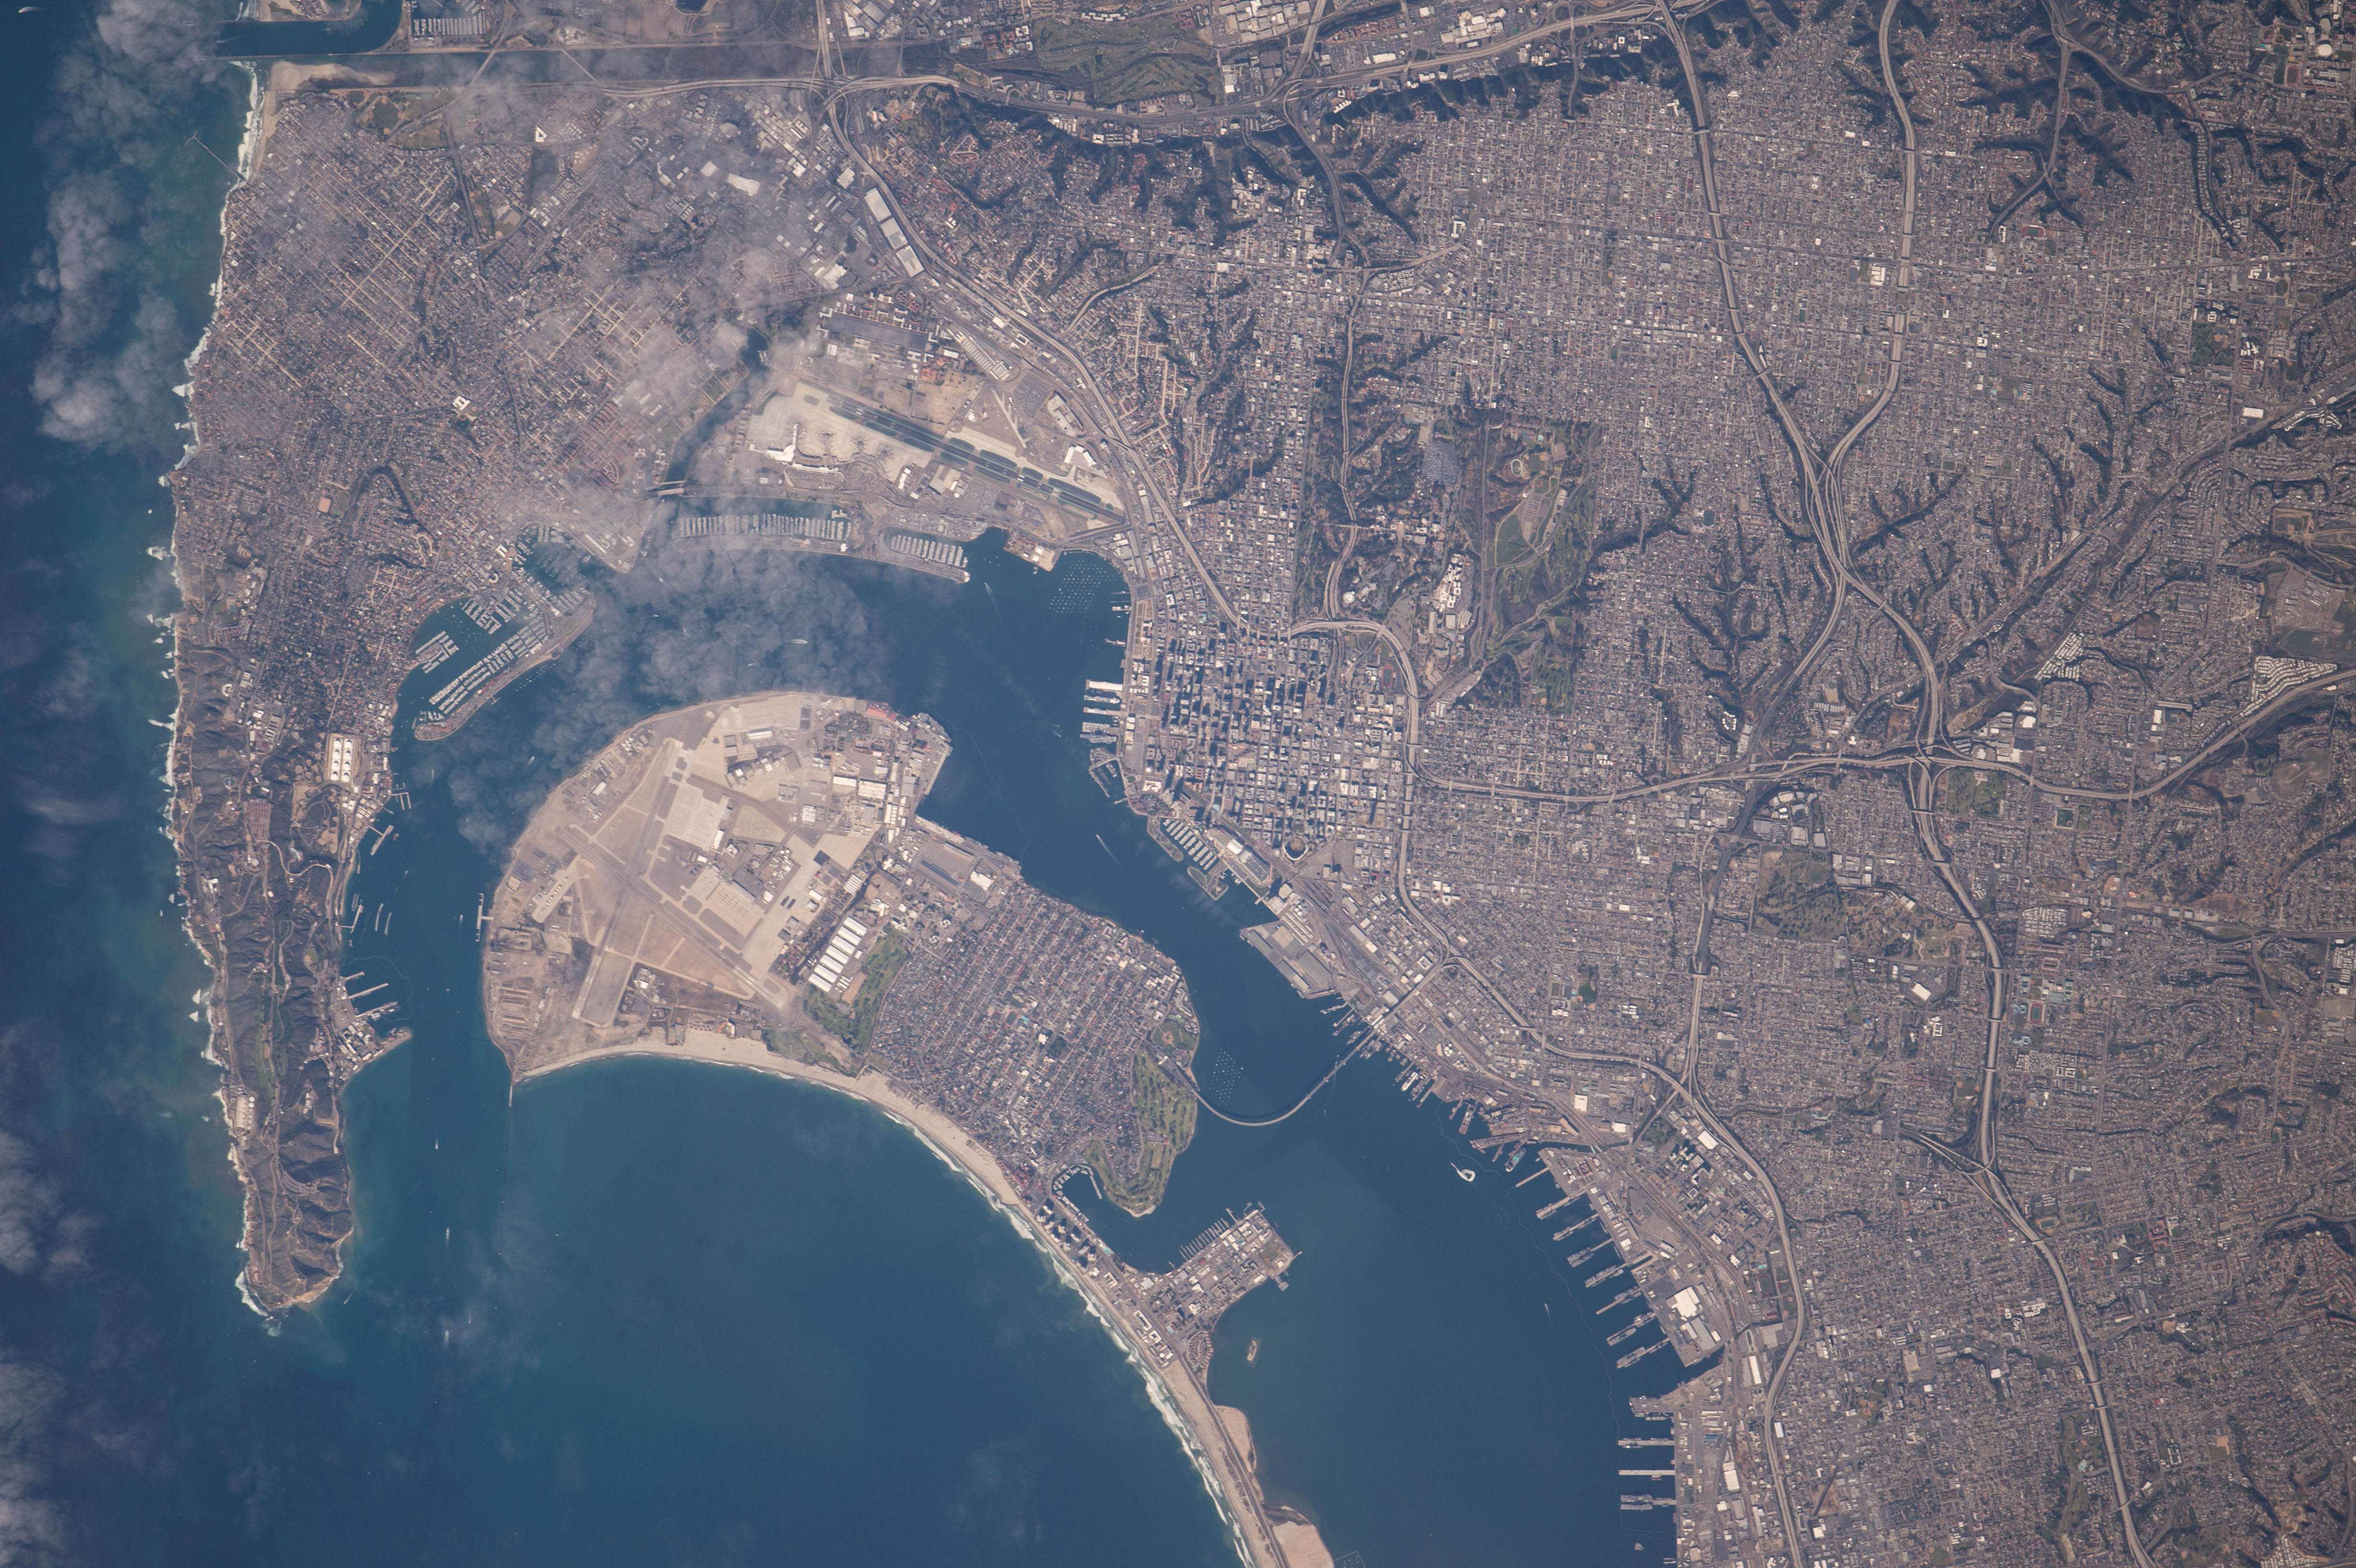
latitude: 32.7
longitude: -117.2
